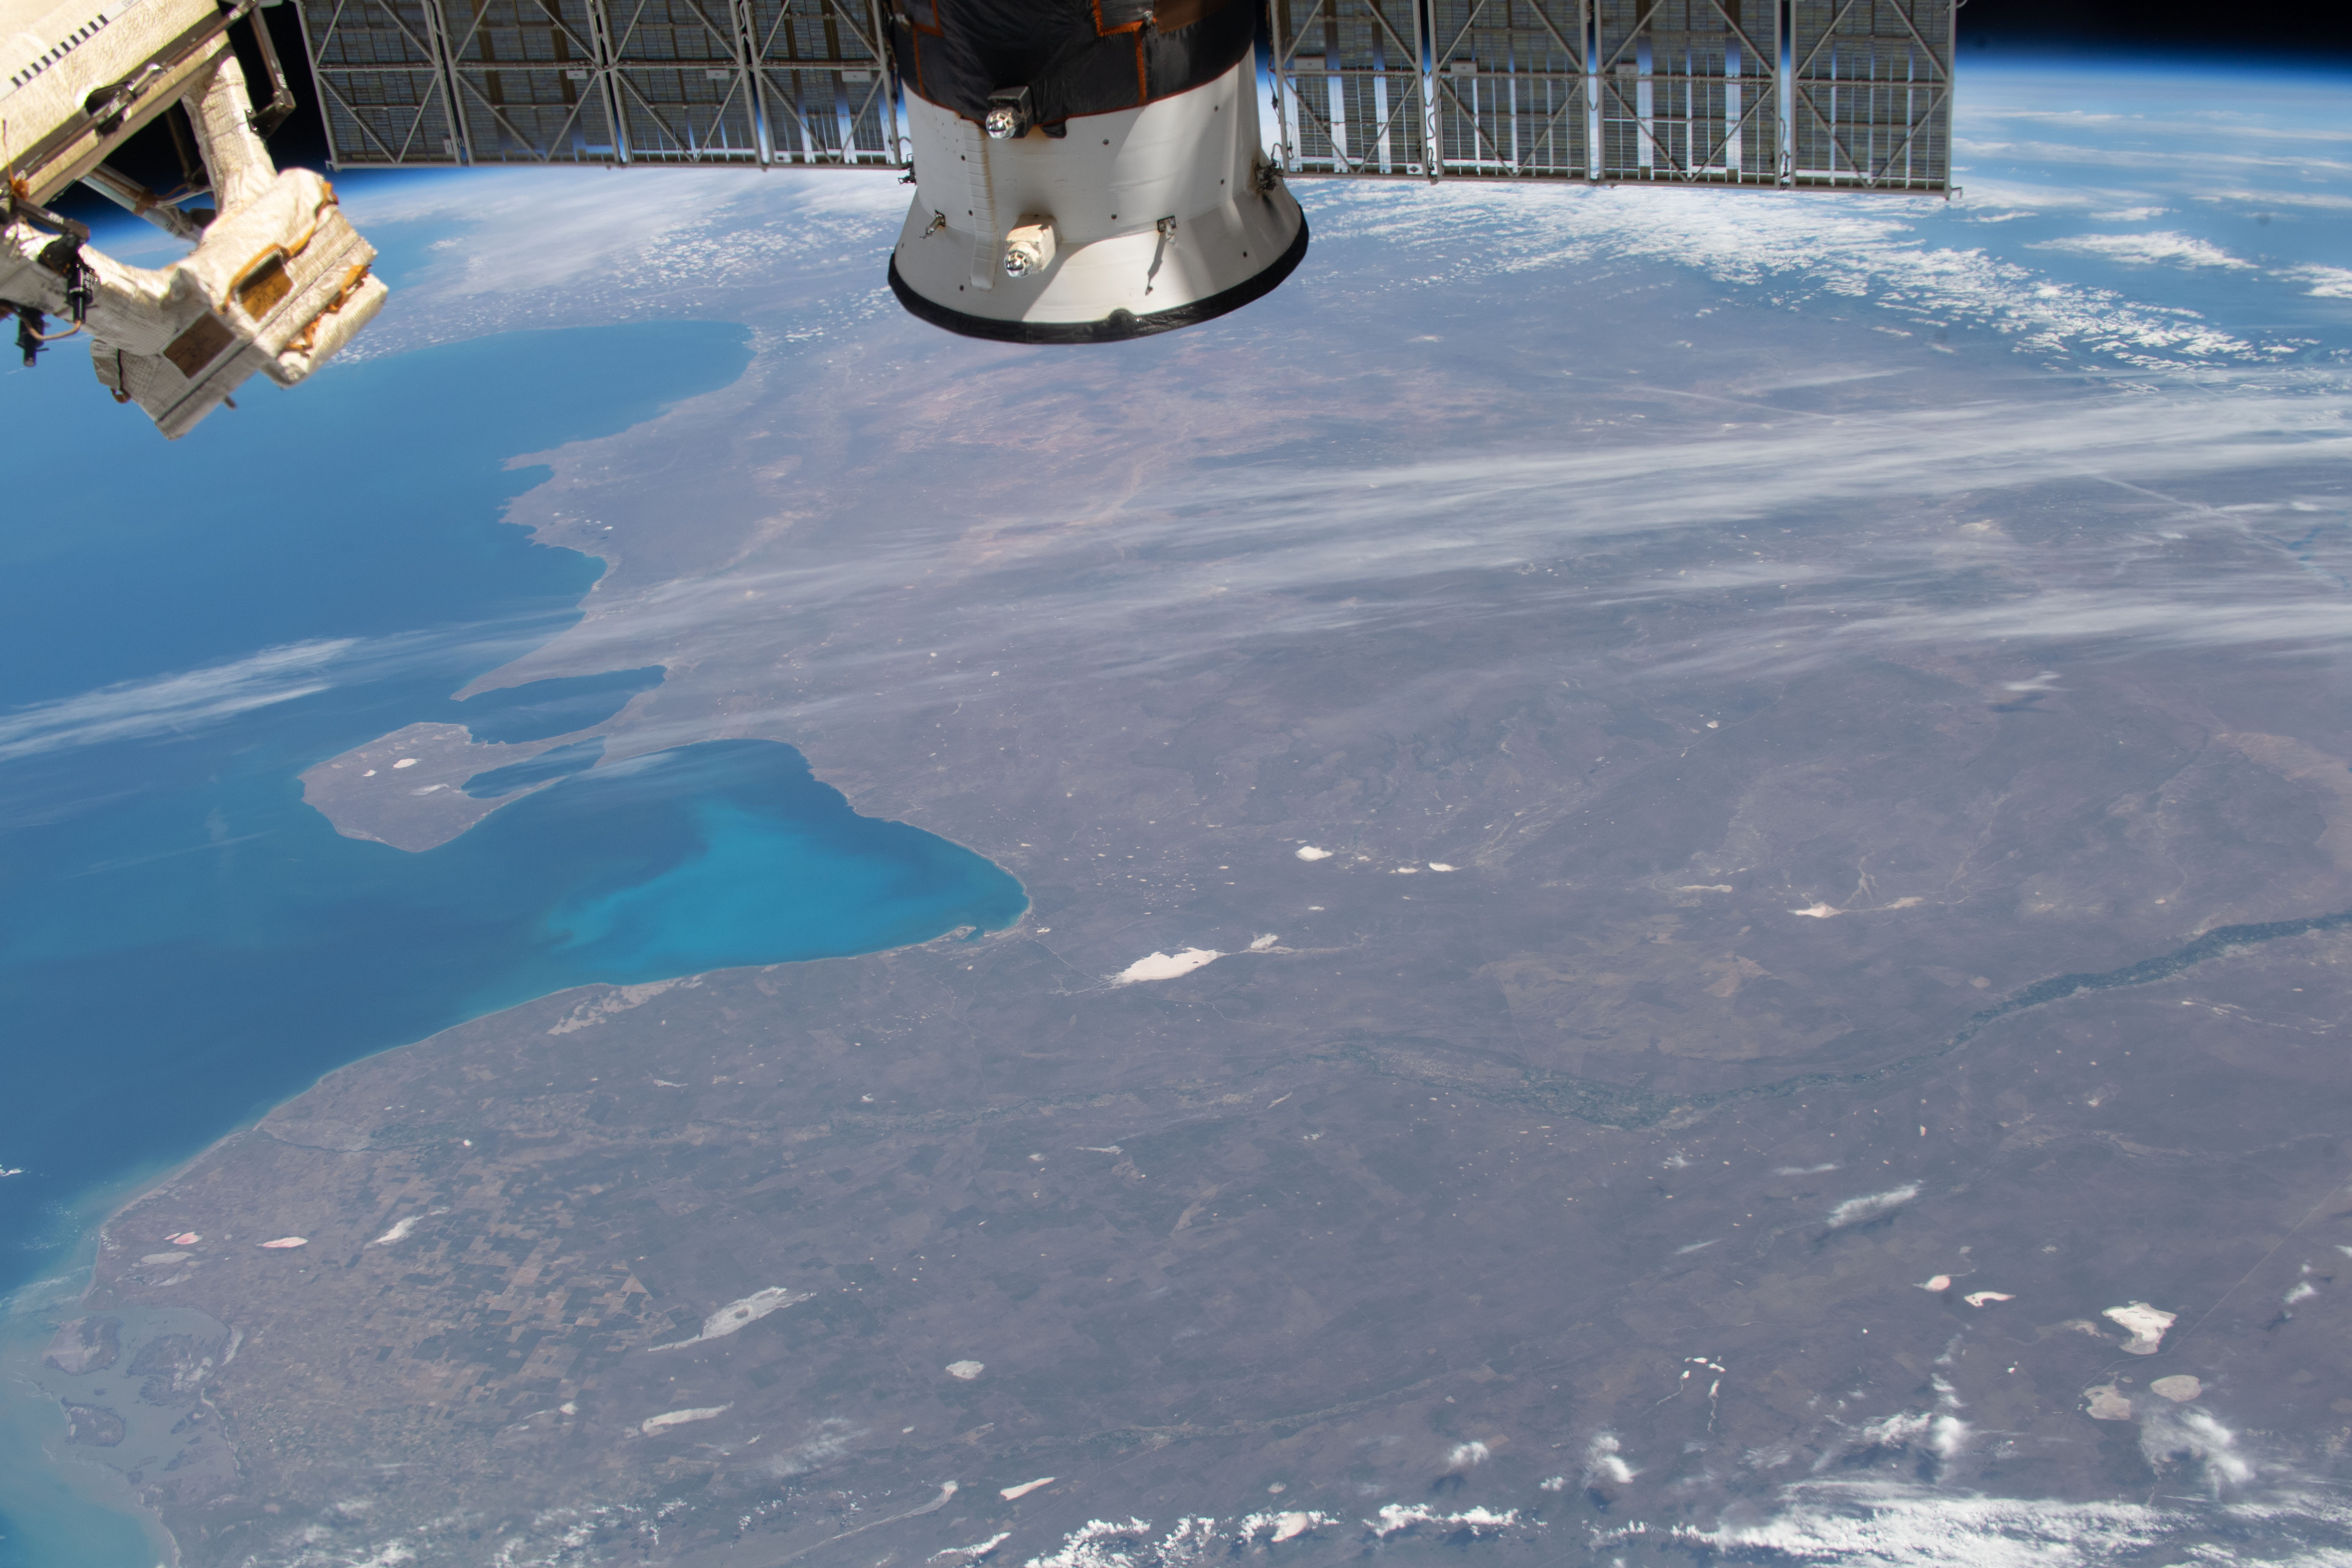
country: ARGENTINA
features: GOLFO SAN MATIAS, GOLFO SAN JORGE, ARGENTINA, SALINA DEL GUALICHO
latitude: -40.5
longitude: -66.0
